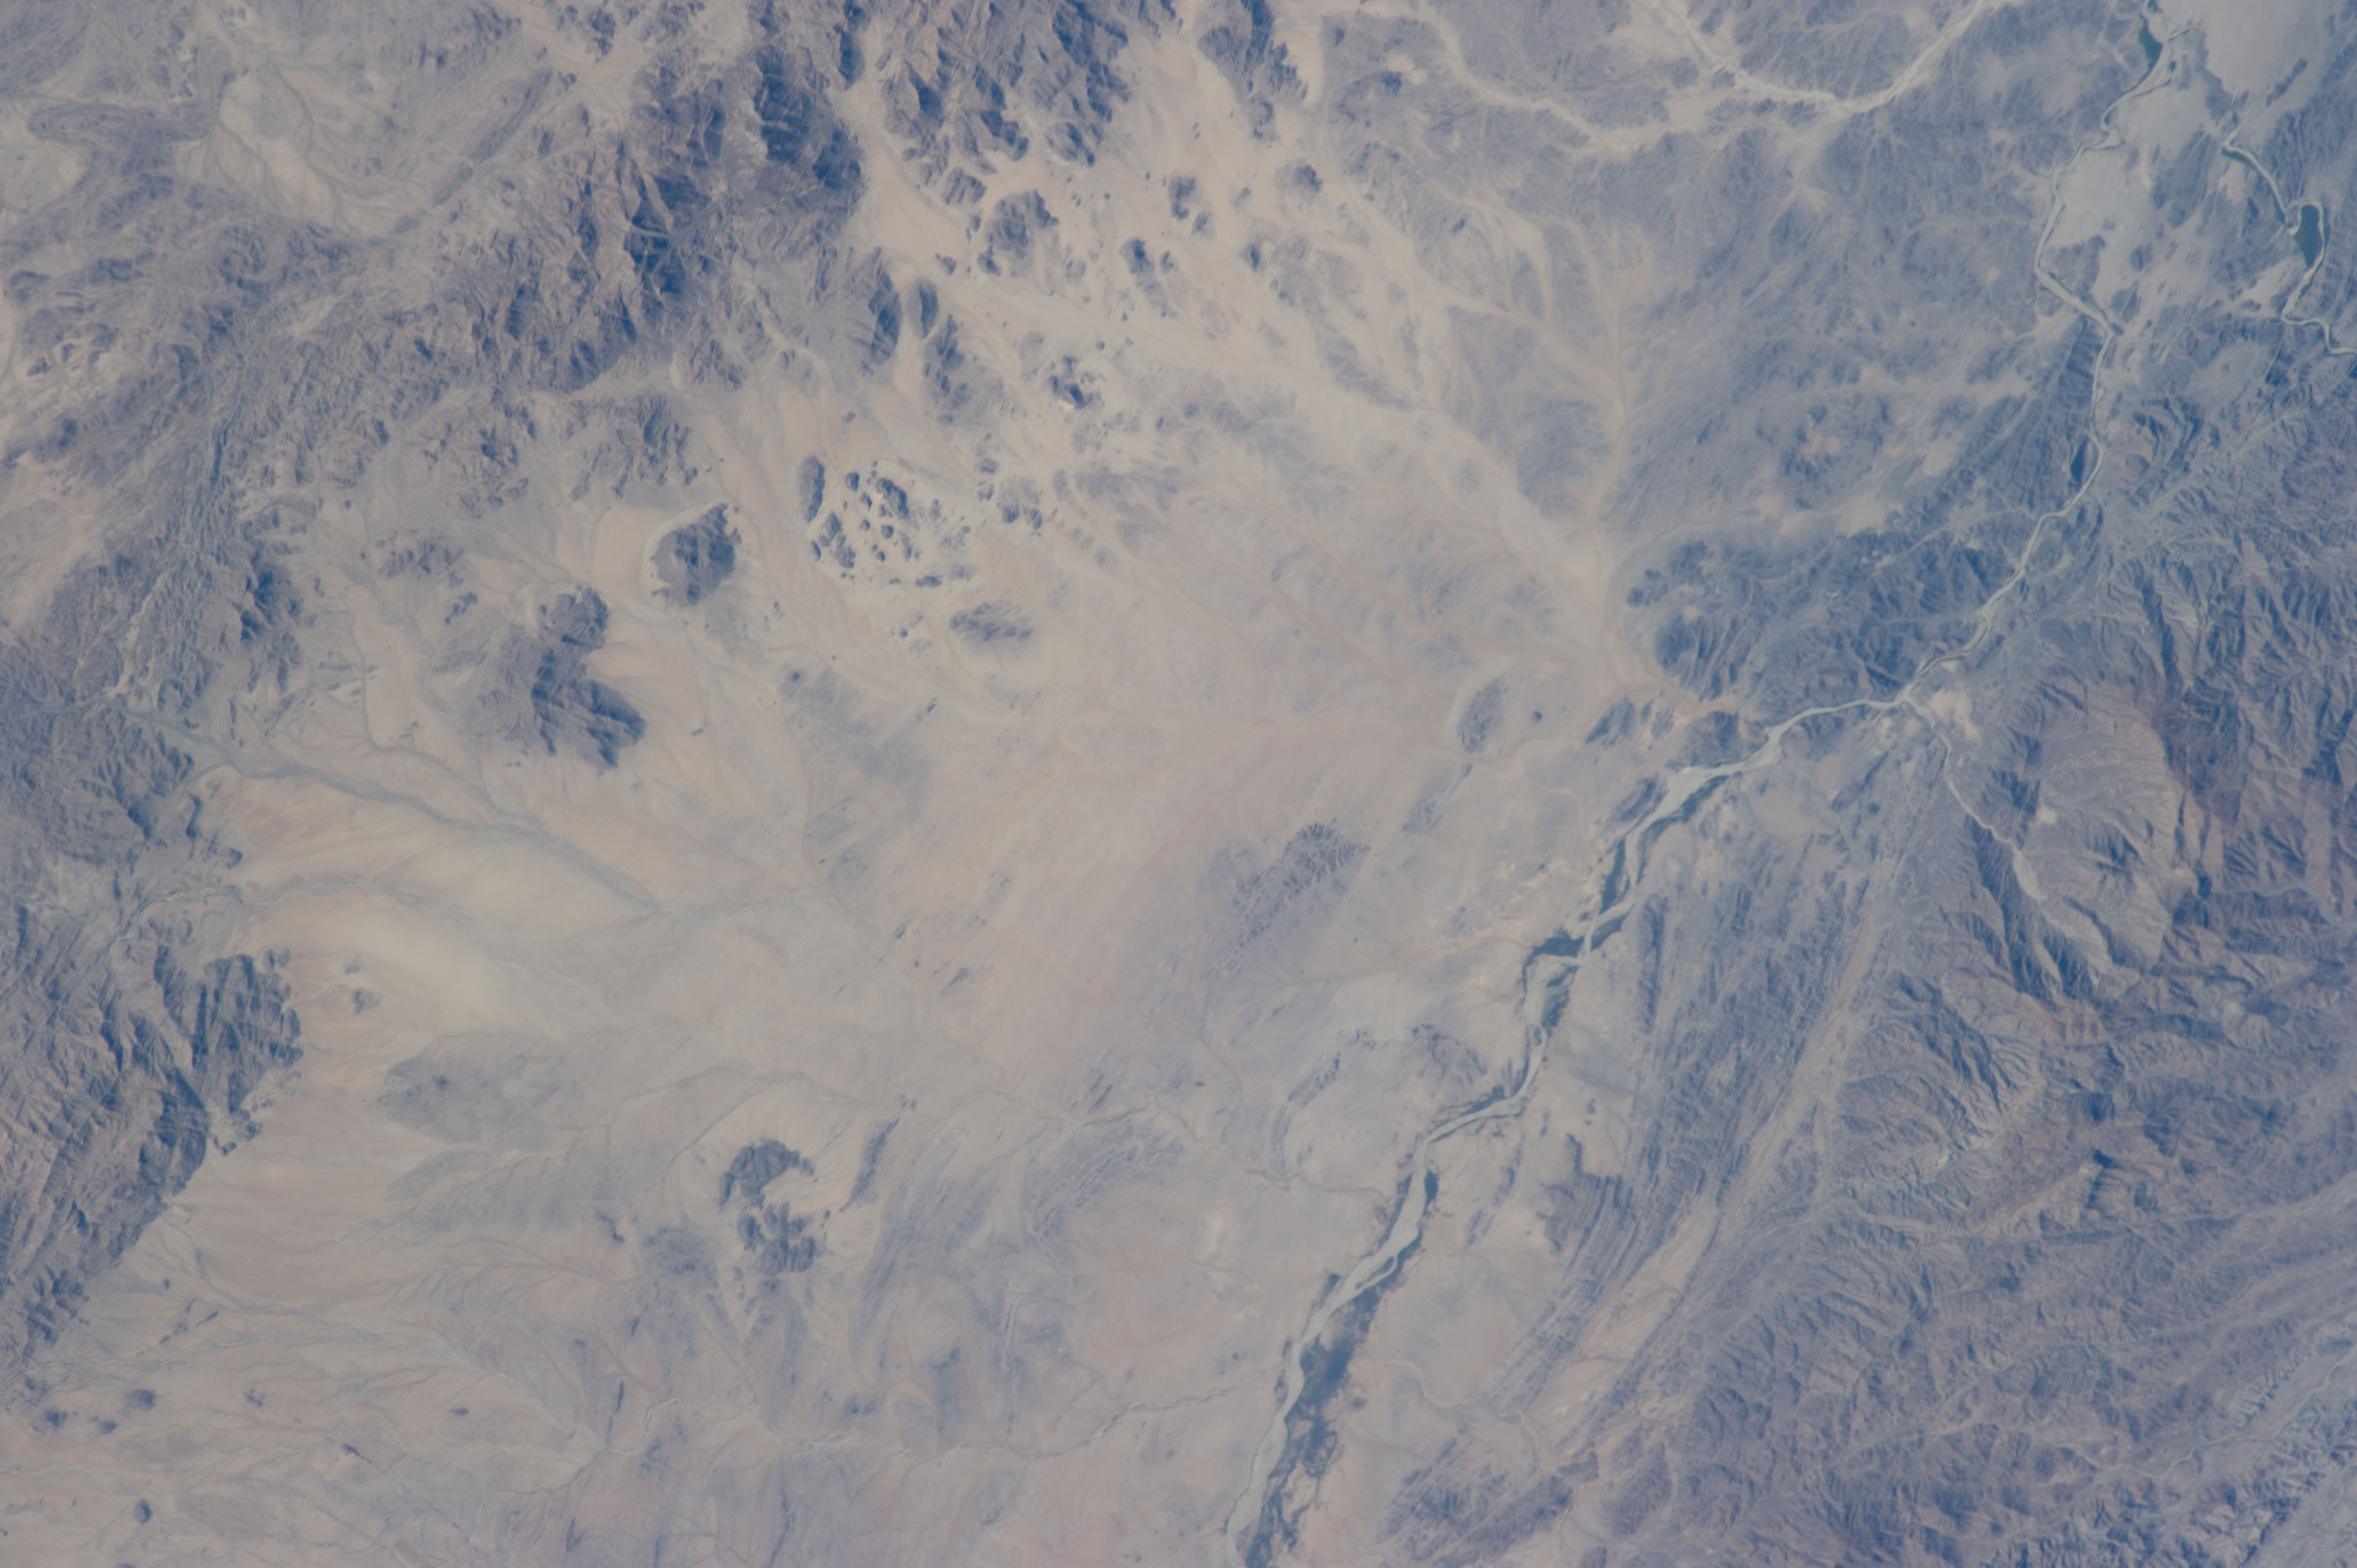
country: ERITREA
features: BARAKA RIVER VALLEY, DESERT, WADIS, MTS., RAVINES
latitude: 16.7
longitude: 37.2
